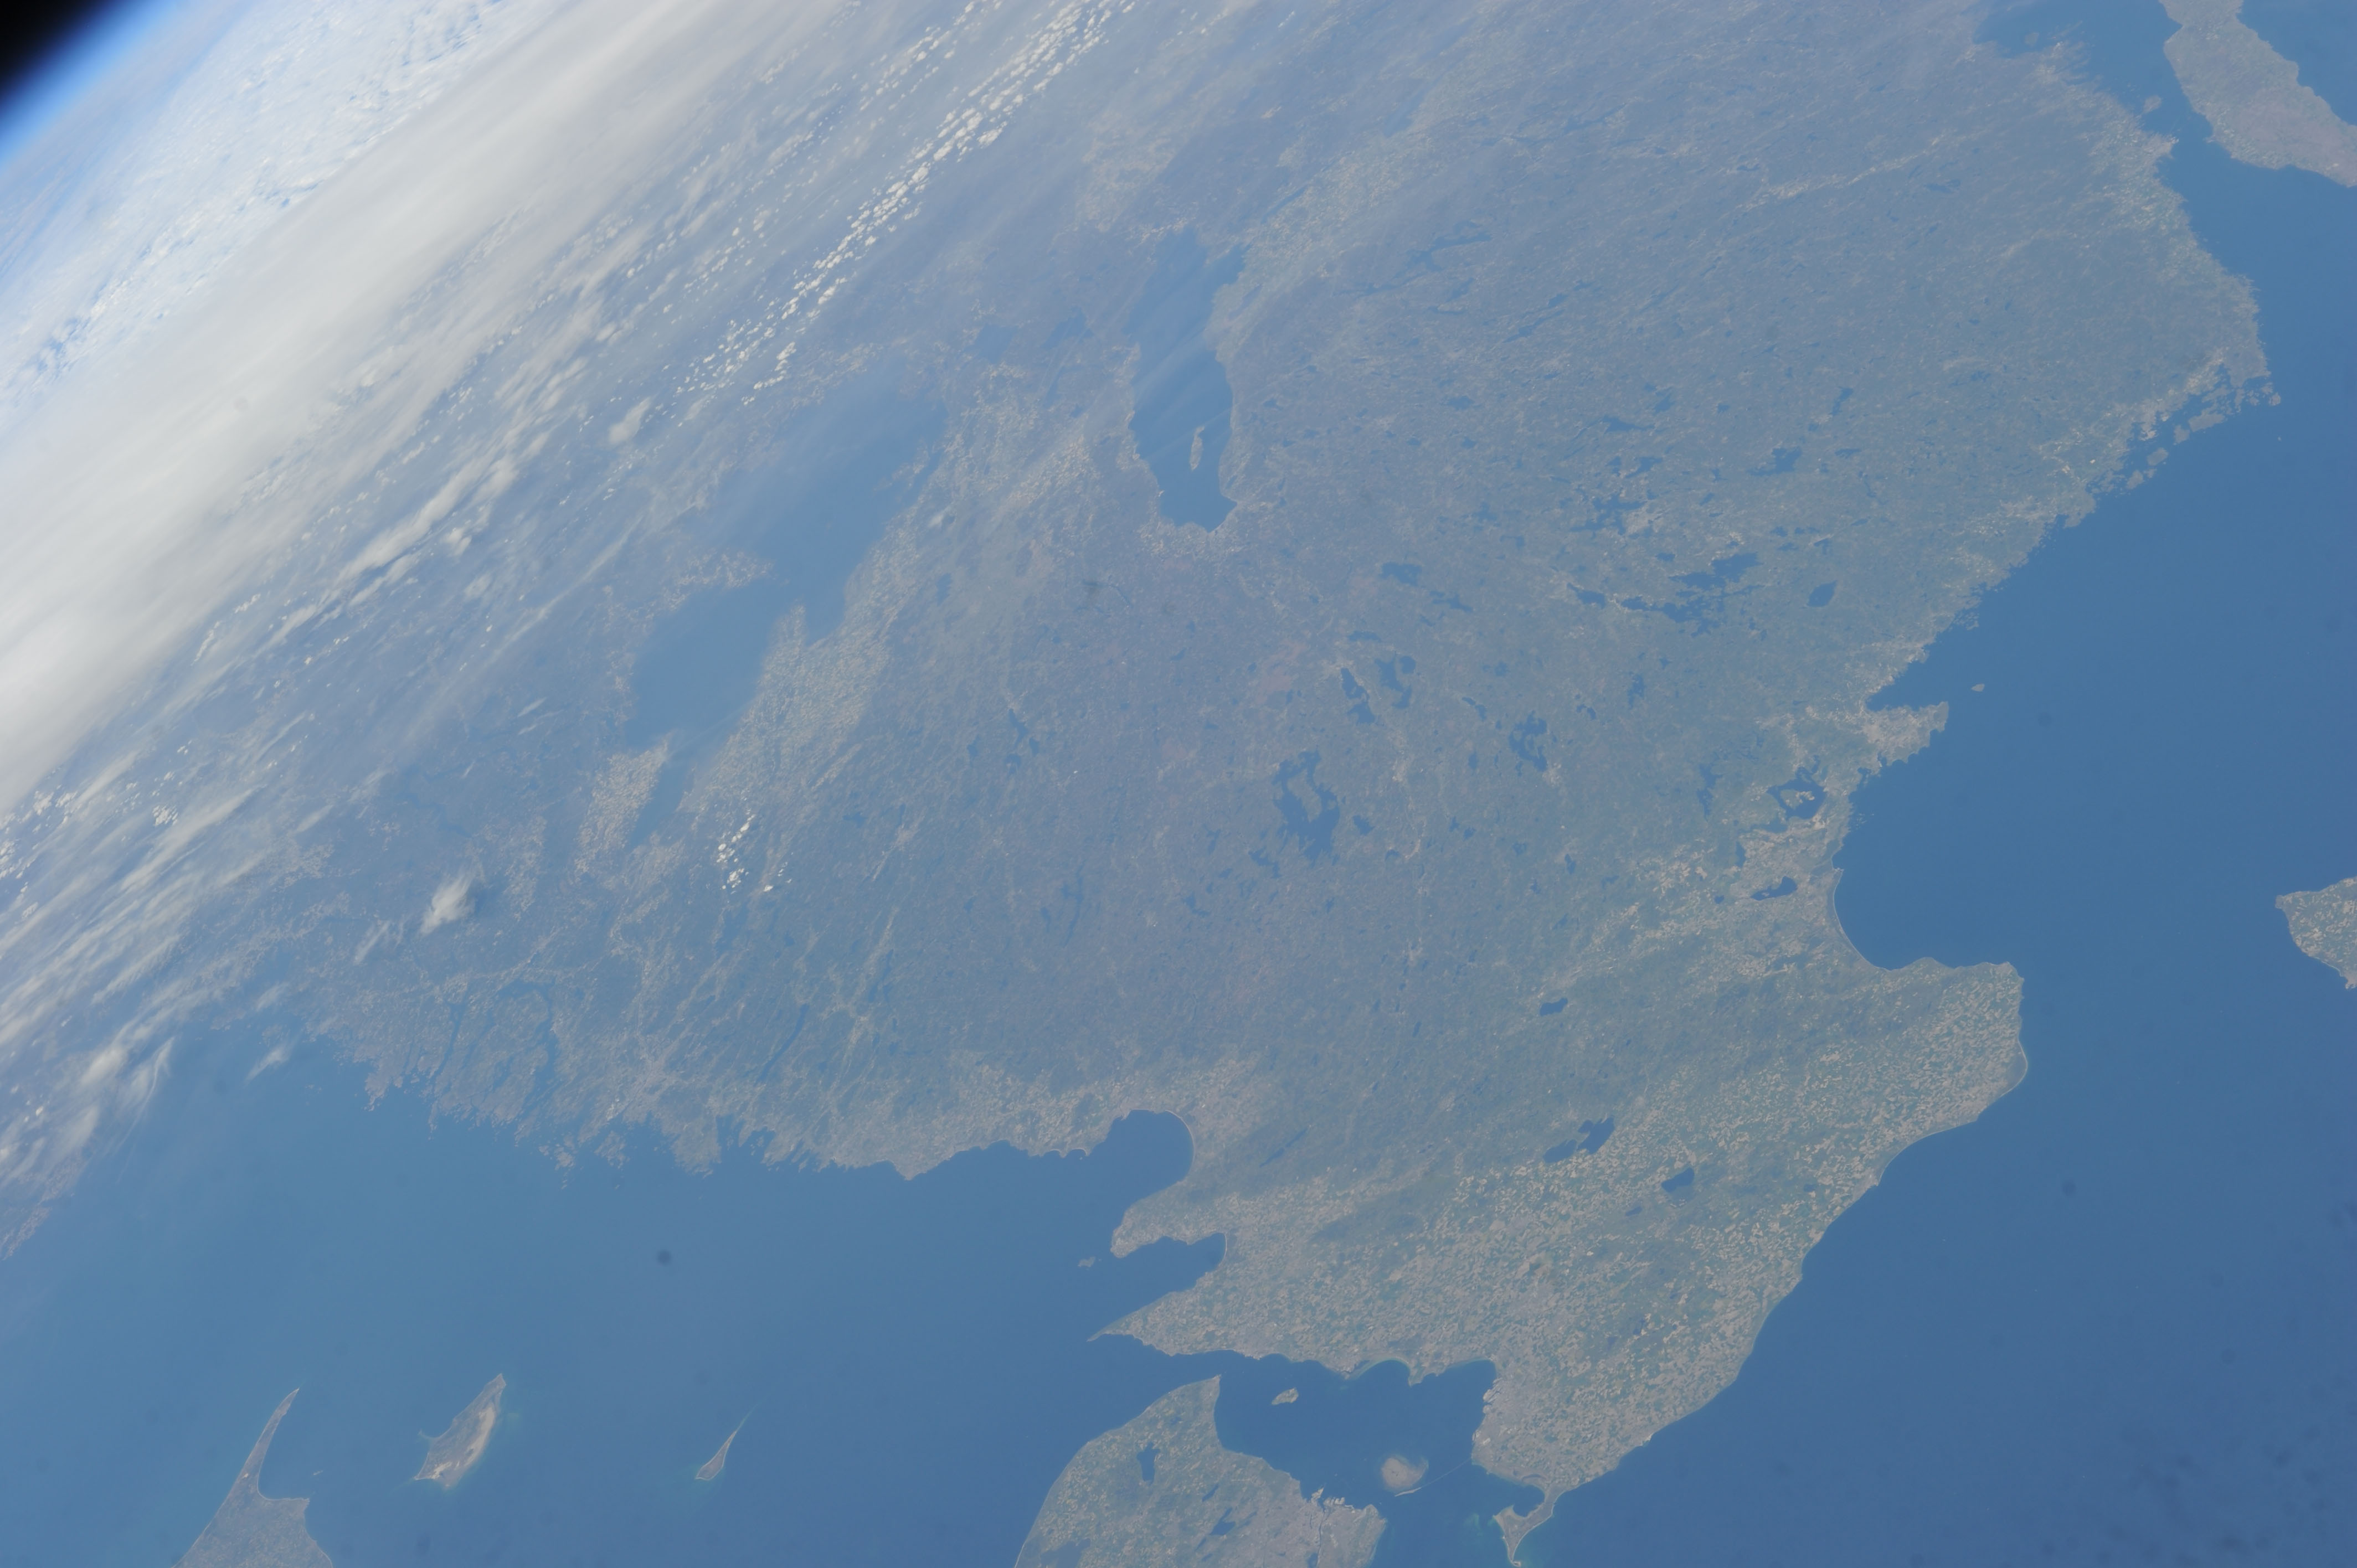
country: SWEDEN
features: COASTLINE, ISLANDS, EARTH LIMB, VaTTERN LAKE, VATTERN LAKE, BALTIC SEA, KATTEGAT, BYRUM, LAKE VaNERN, LAKE VANERN
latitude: 57.2
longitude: 13.5
